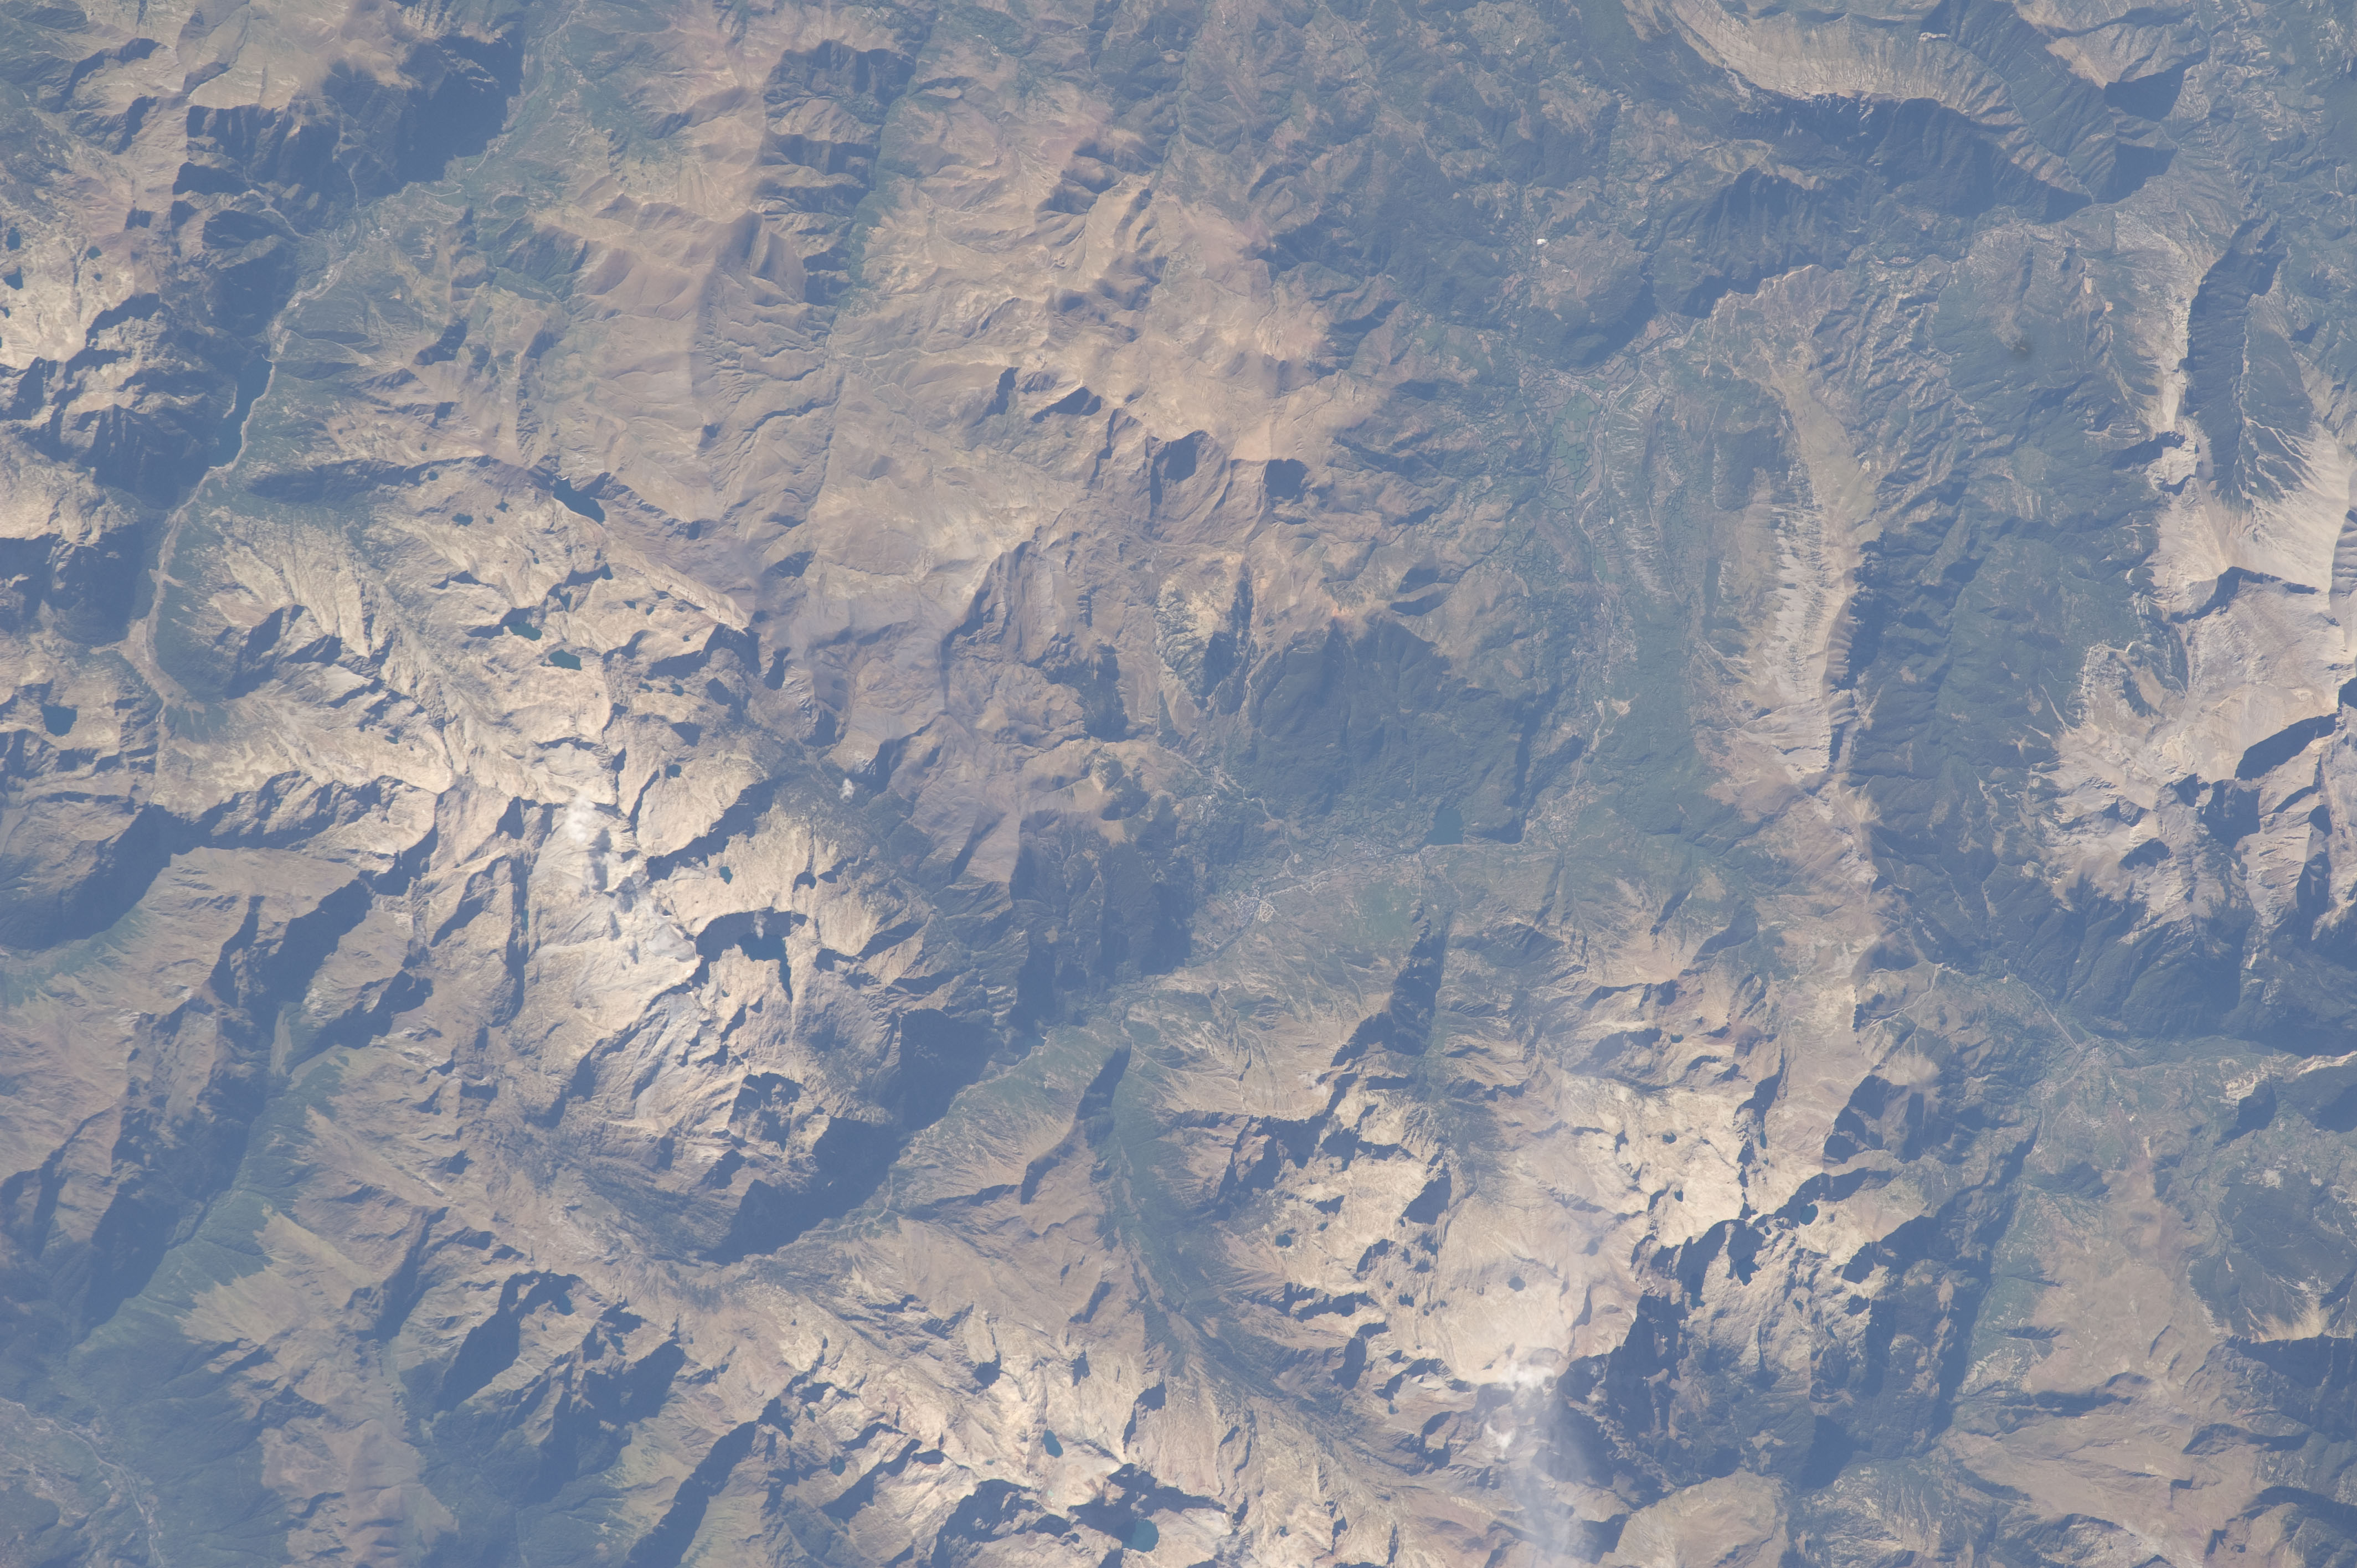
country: SPAIN
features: PYRENEES MTS., ESERA R., GLACIAL LAKES
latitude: 42.6
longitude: 0.5
